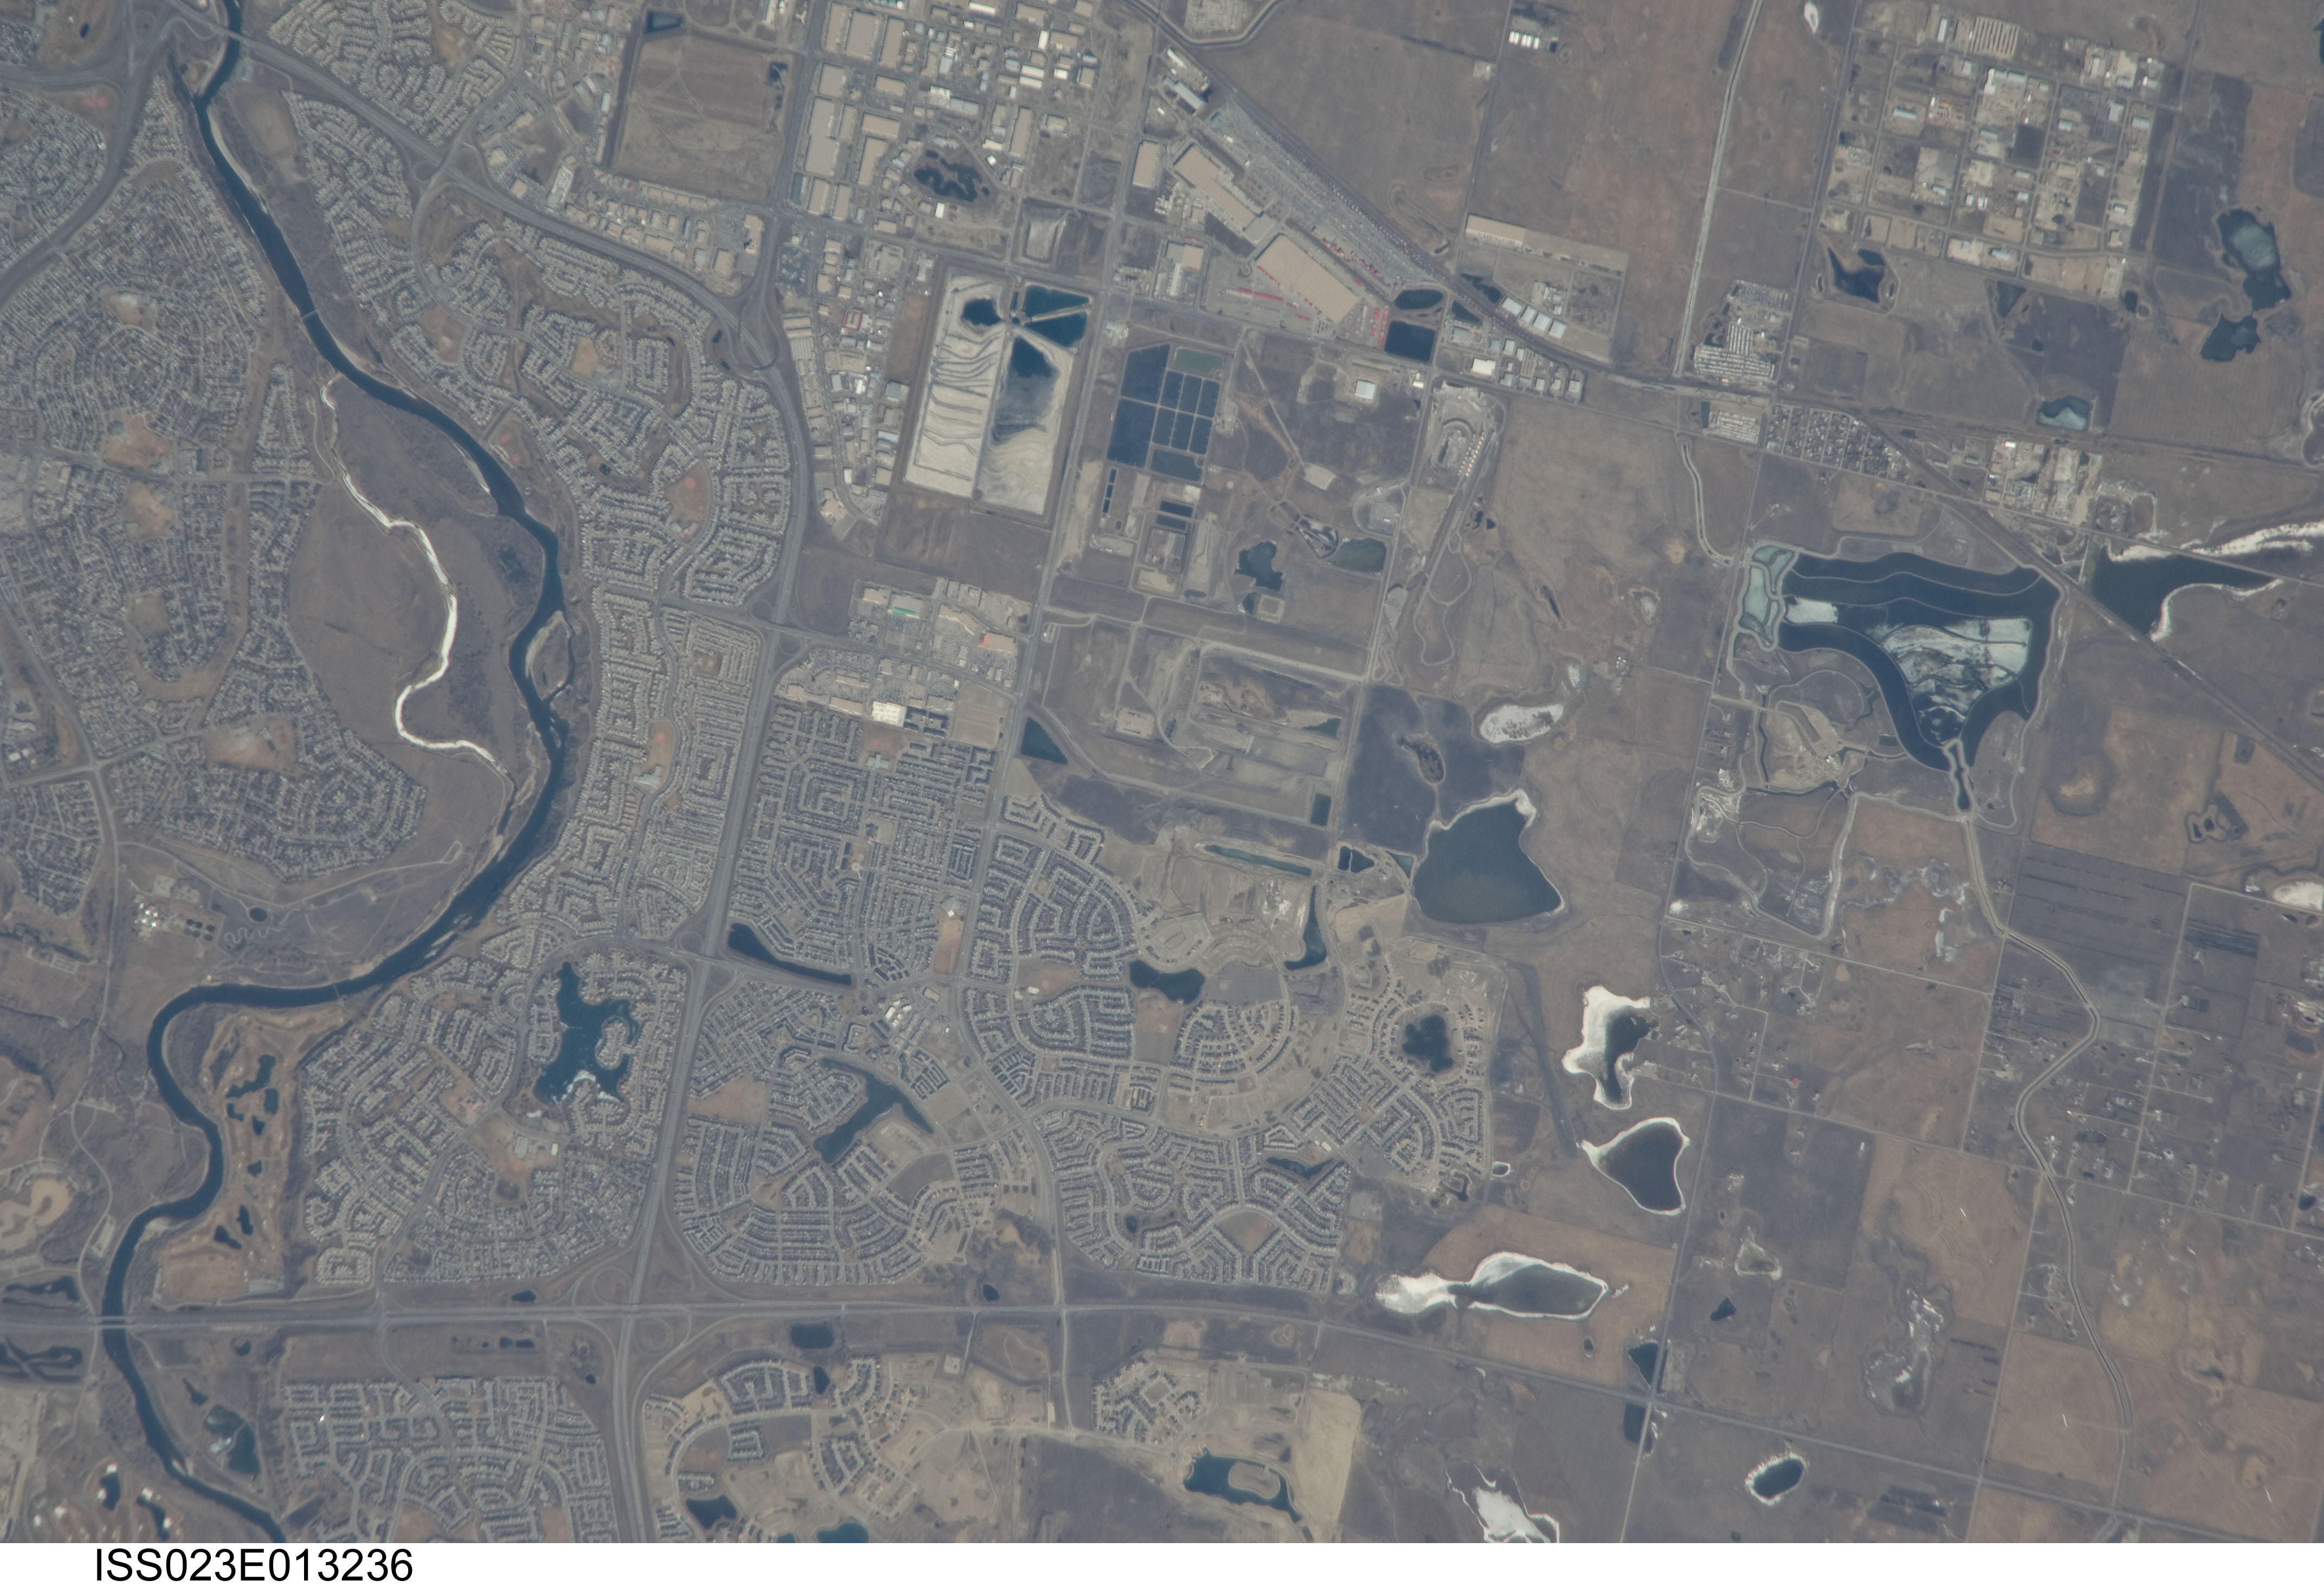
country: CANADA-A
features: S. CALGARY, BOW R., URBAN LAND COVER
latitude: 50.9
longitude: -114.0
